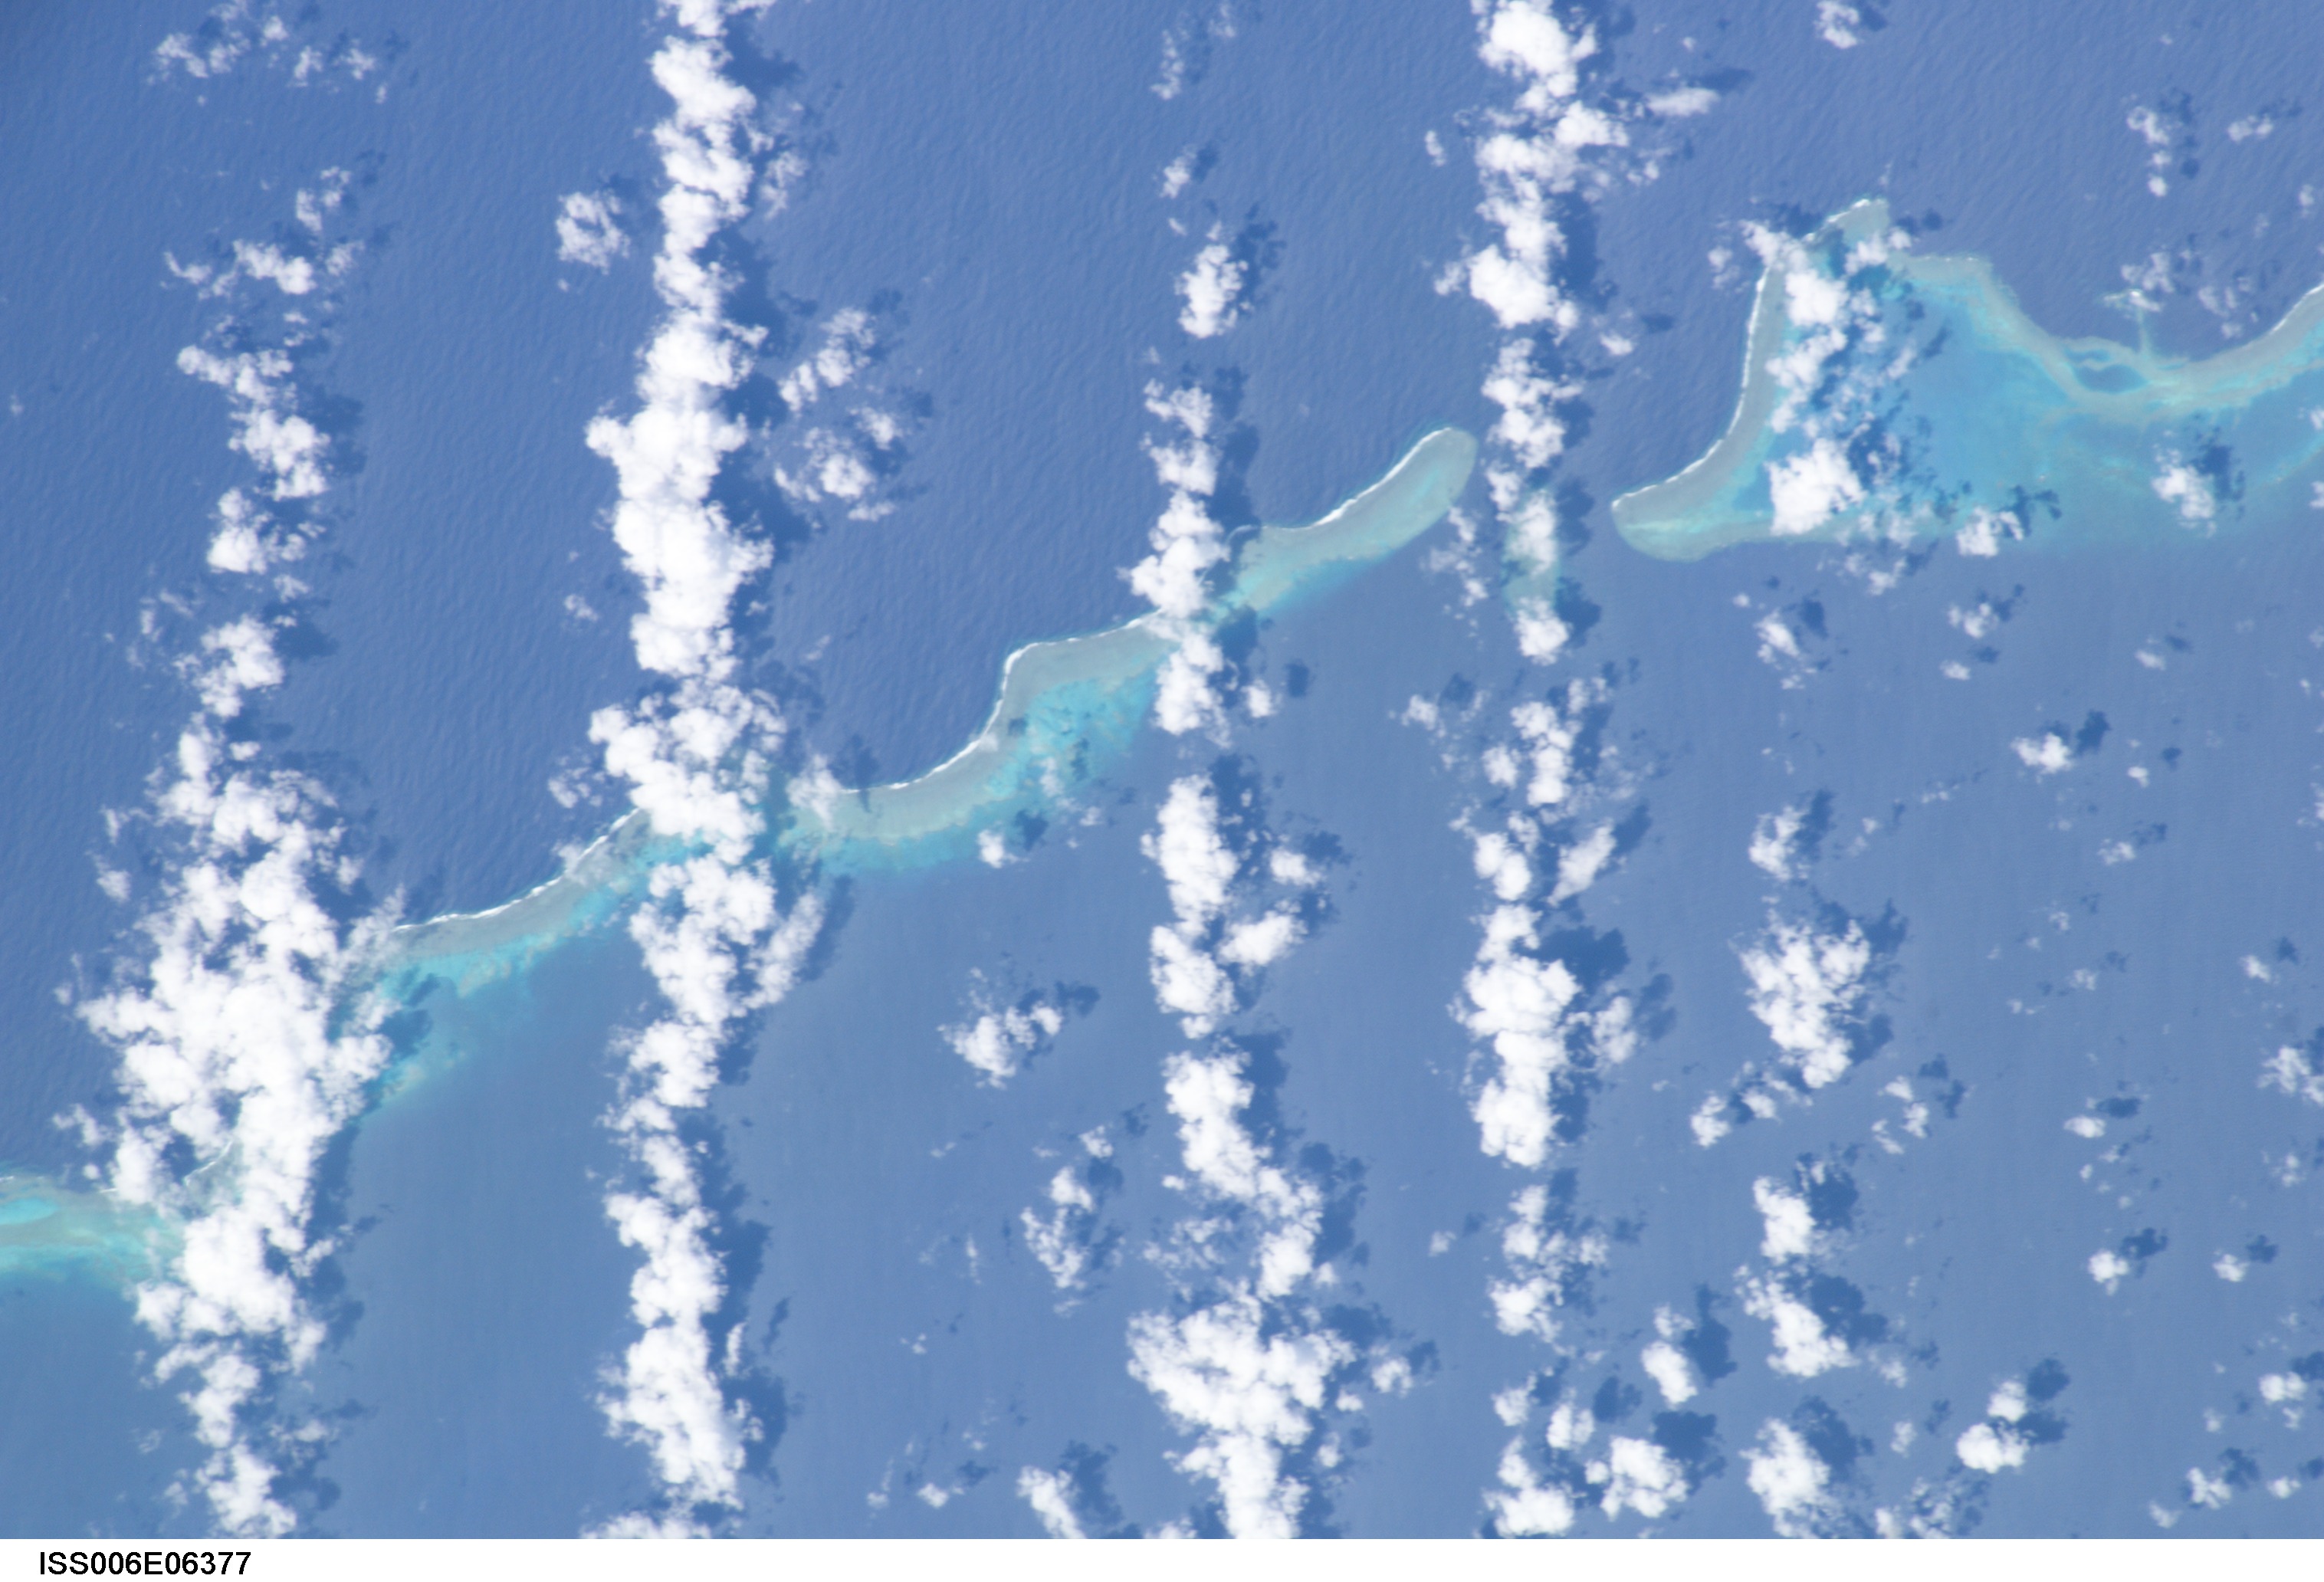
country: NEW CALEDONIA
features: COOK REEF
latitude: -20.0
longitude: 164.0
